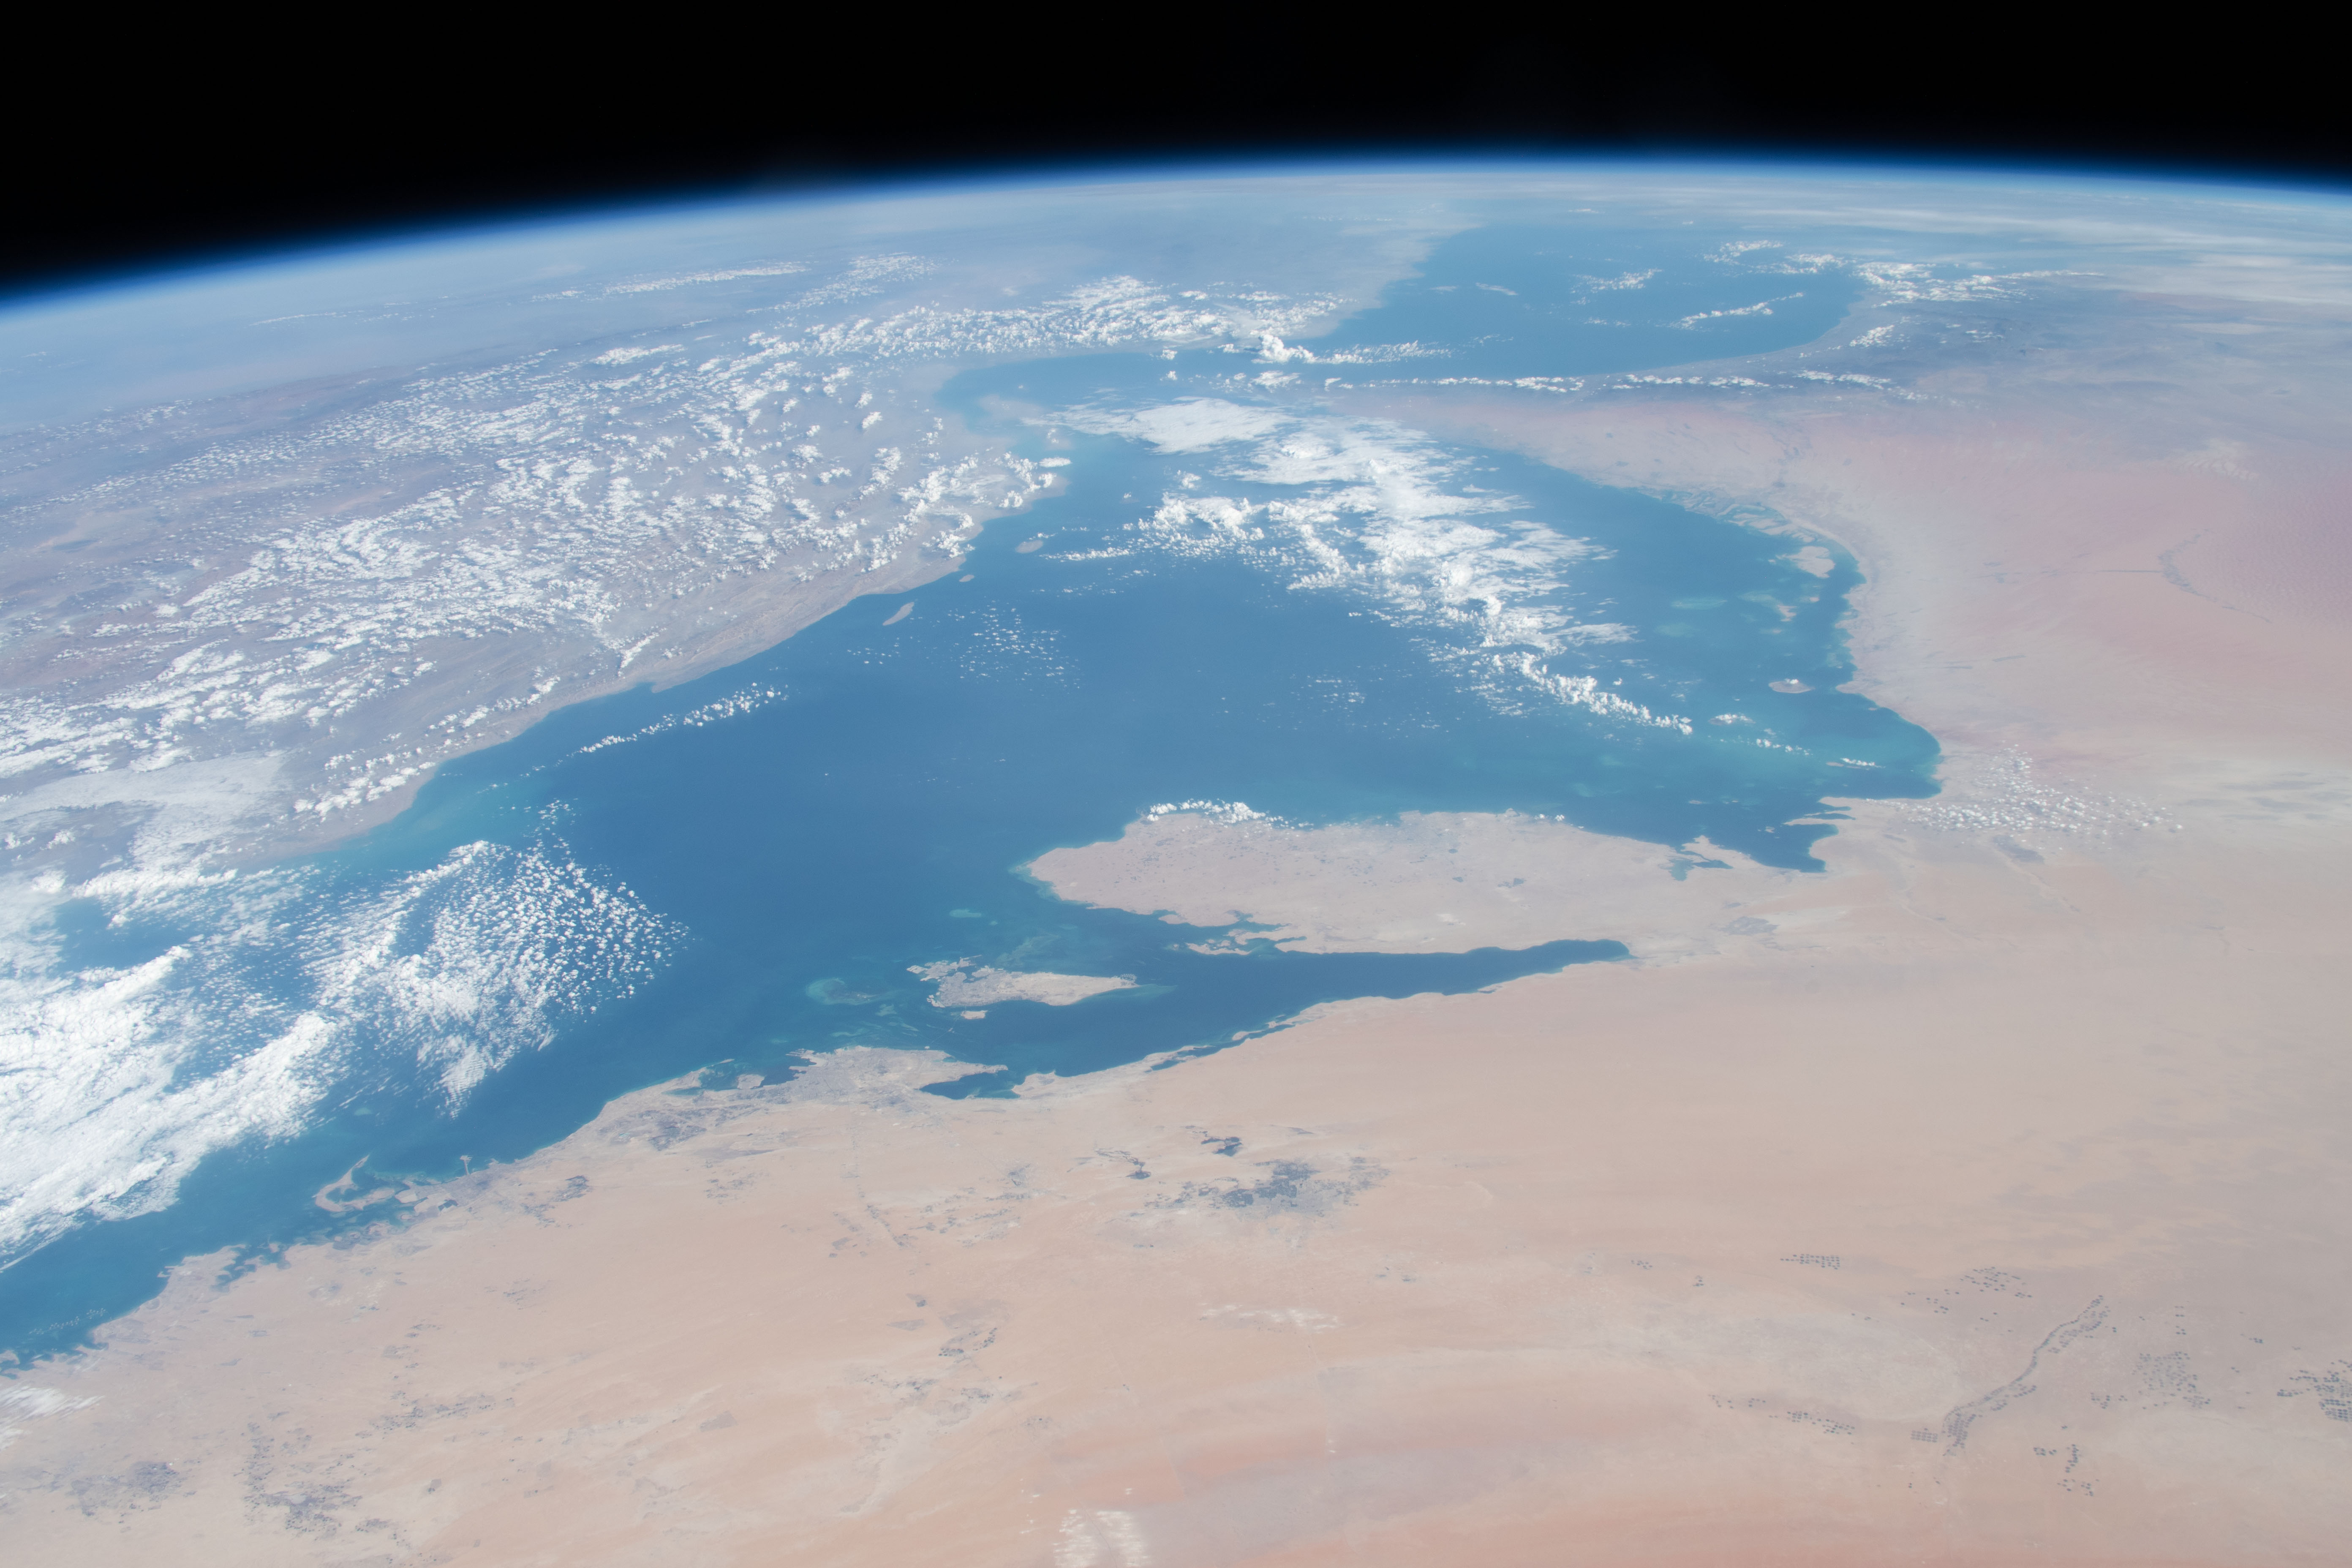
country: QATAR
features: PERSIAN GULF, UNITED ARAB EMIRATES, IRAN, QATAR, SAUDI ARABIA
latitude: 25.5
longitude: 51.5
